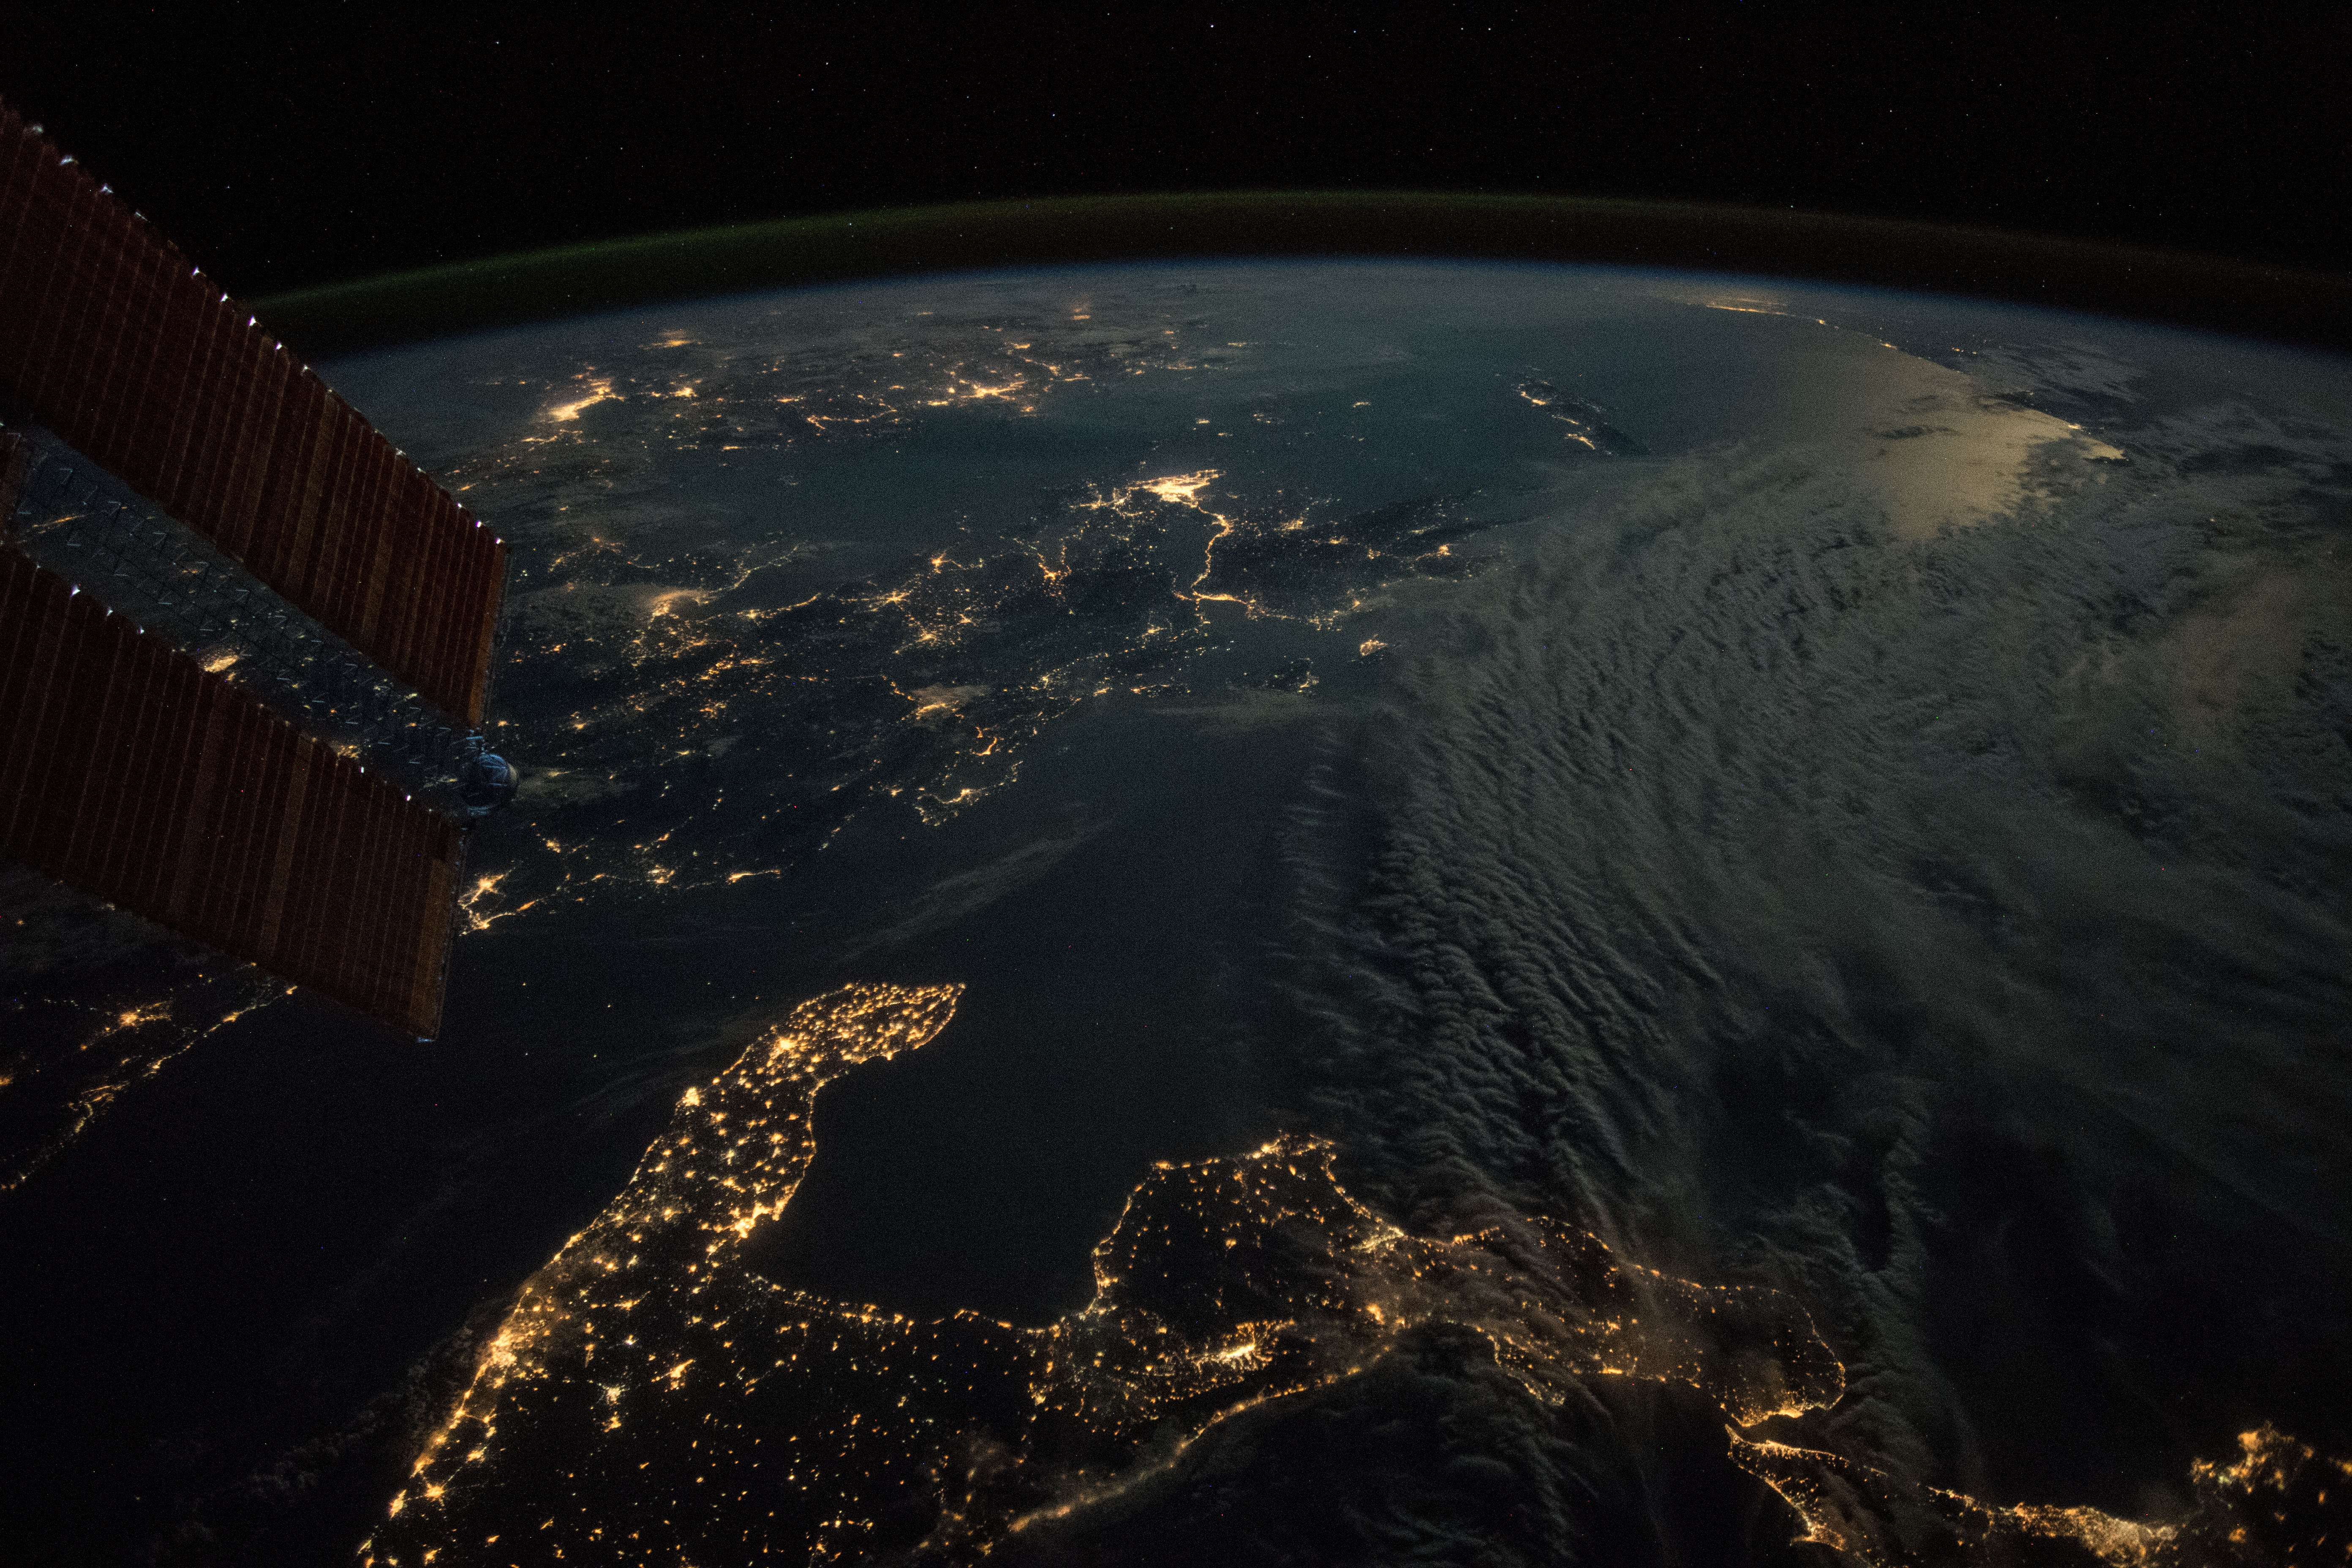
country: ITALY
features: IONIAN SEA, MEDITERRANEAN SEA, TARANTO VALLEY, CROTONE CITY, CATANZATO CITY, PINDUS MOUNTAINS, ATHENS CITY, IZMIR CITY, AEGEAN SEA
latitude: 39.1
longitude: 19.7
